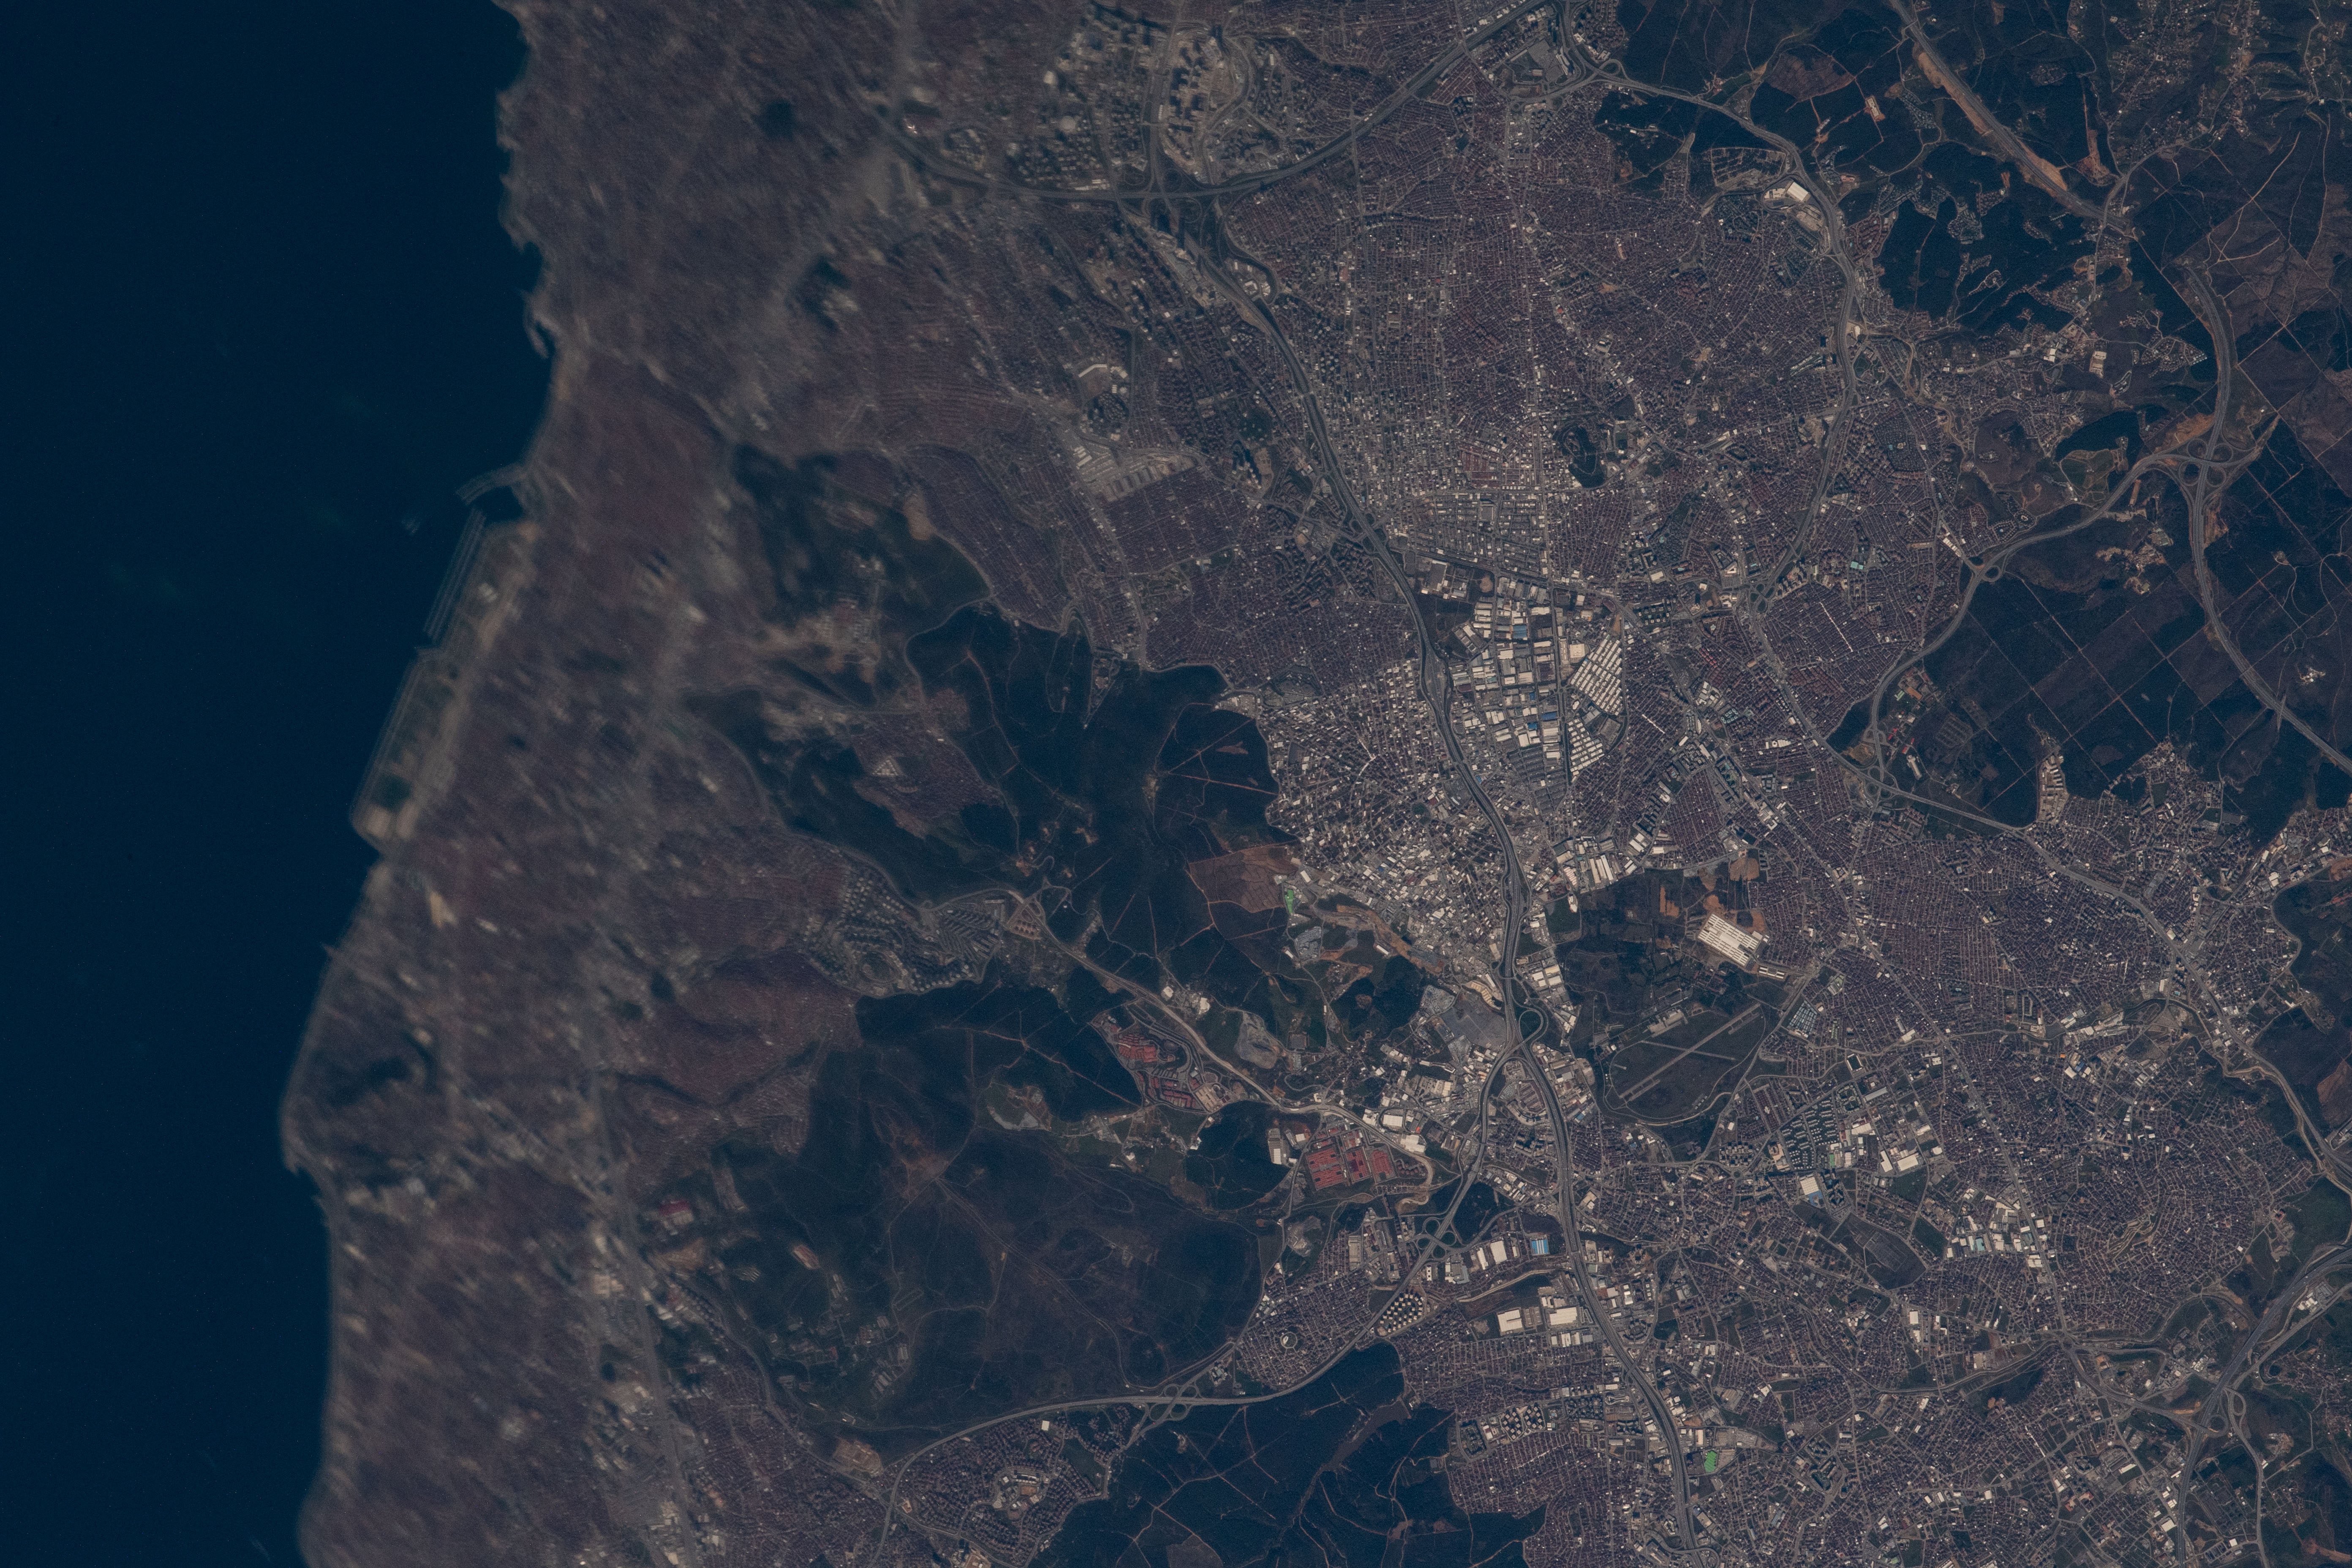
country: TURKEY
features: MARMARA SEA
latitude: 41.0
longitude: 29.2
